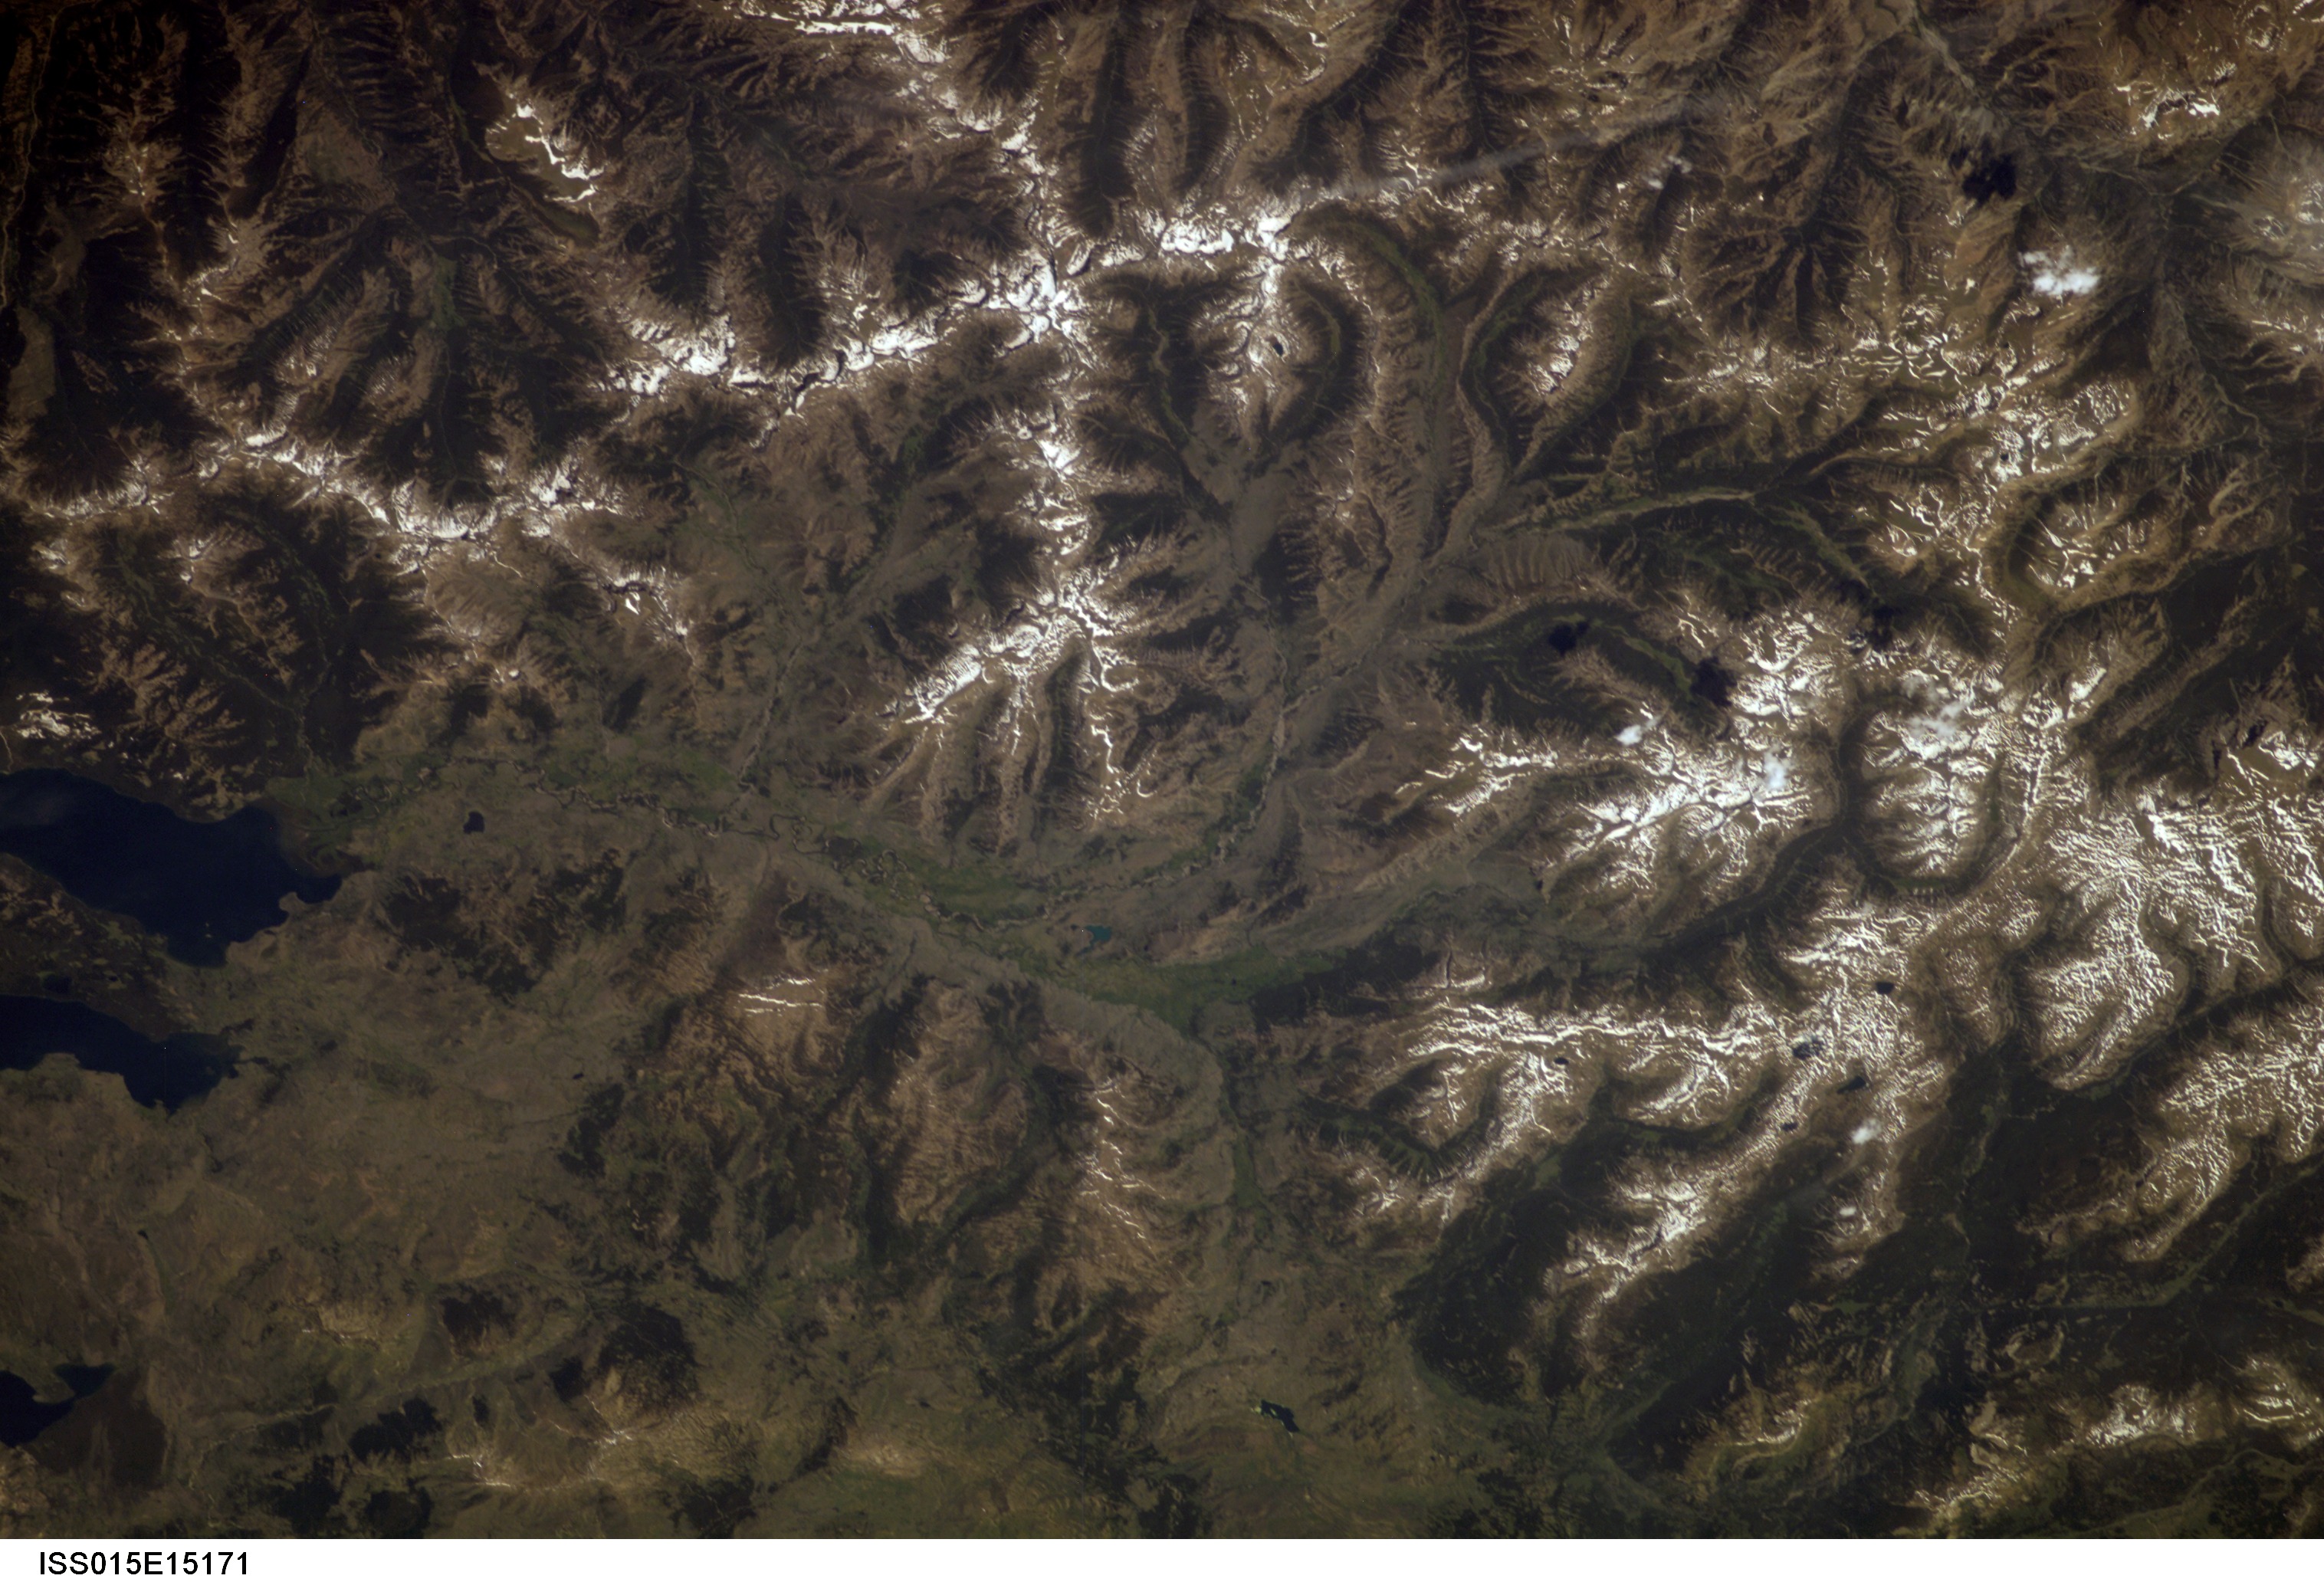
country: USA-WYOMING
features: ABASAROKA RA., YELLOWSTONE L.
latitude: 44.0
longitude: -110.0
